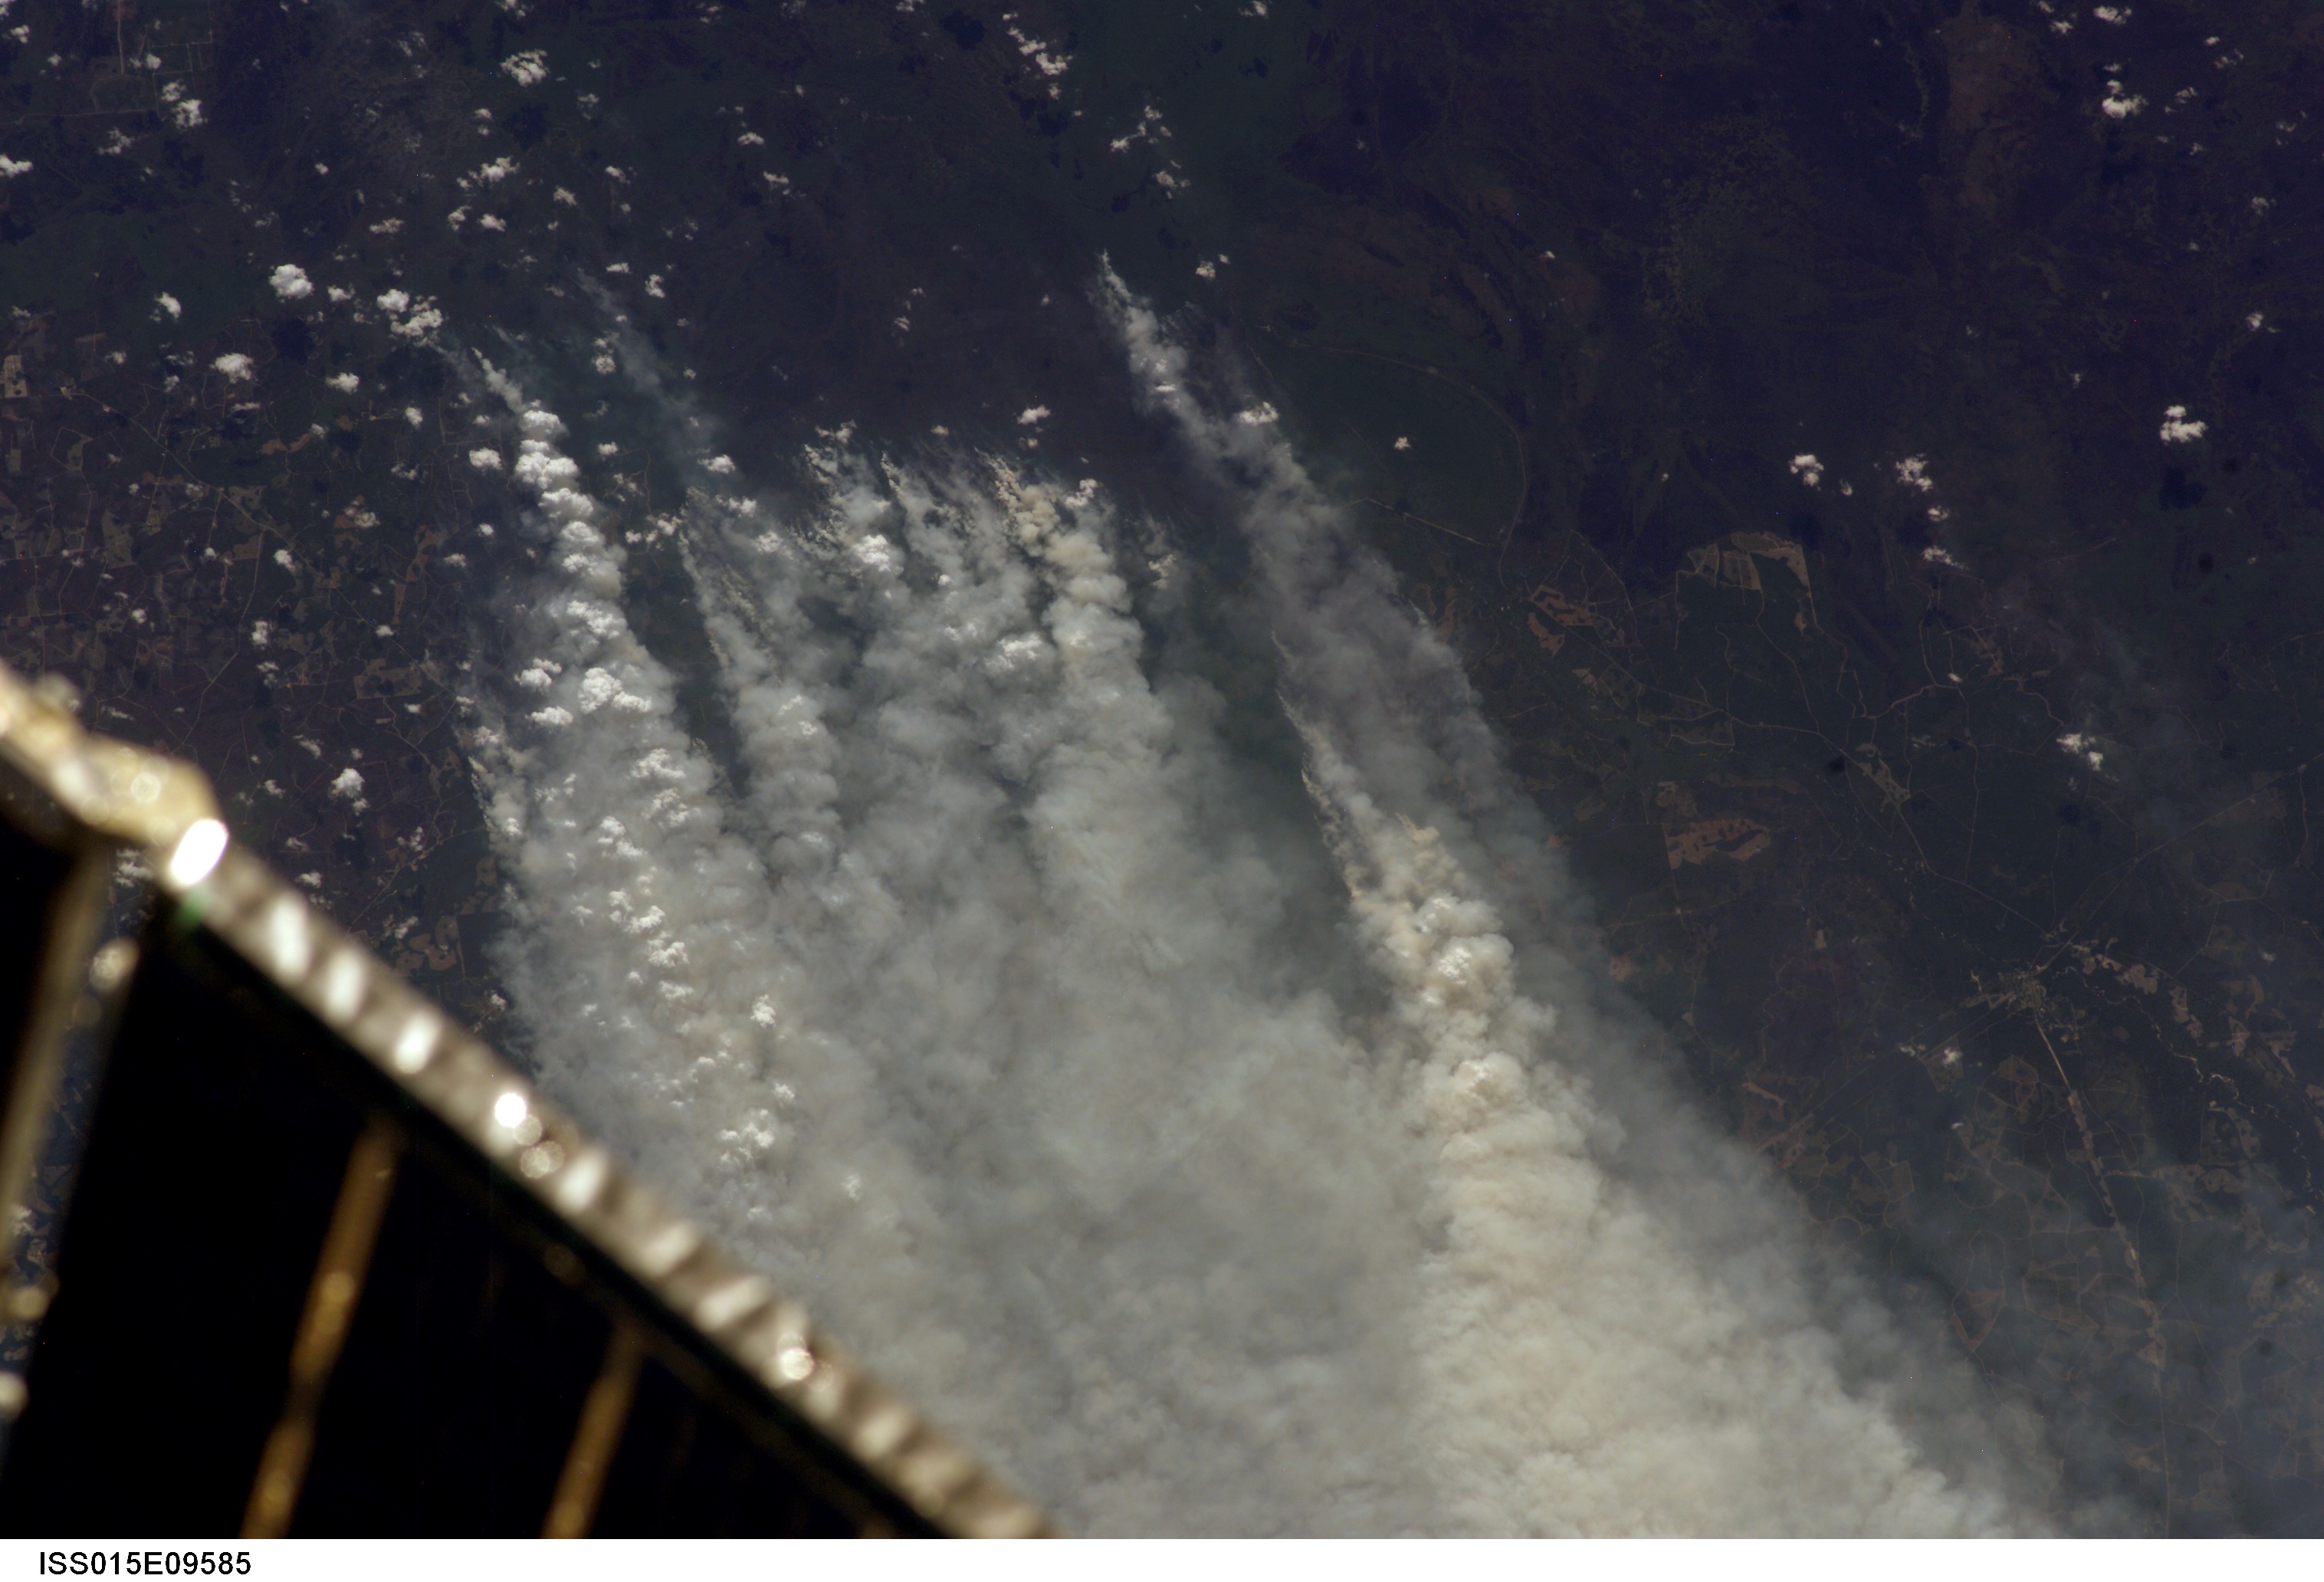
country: USA-GEORGIA
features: SMOKE PLUMES, OKEFENOKEE SWAMP
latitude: 31.0
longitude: -82.5
